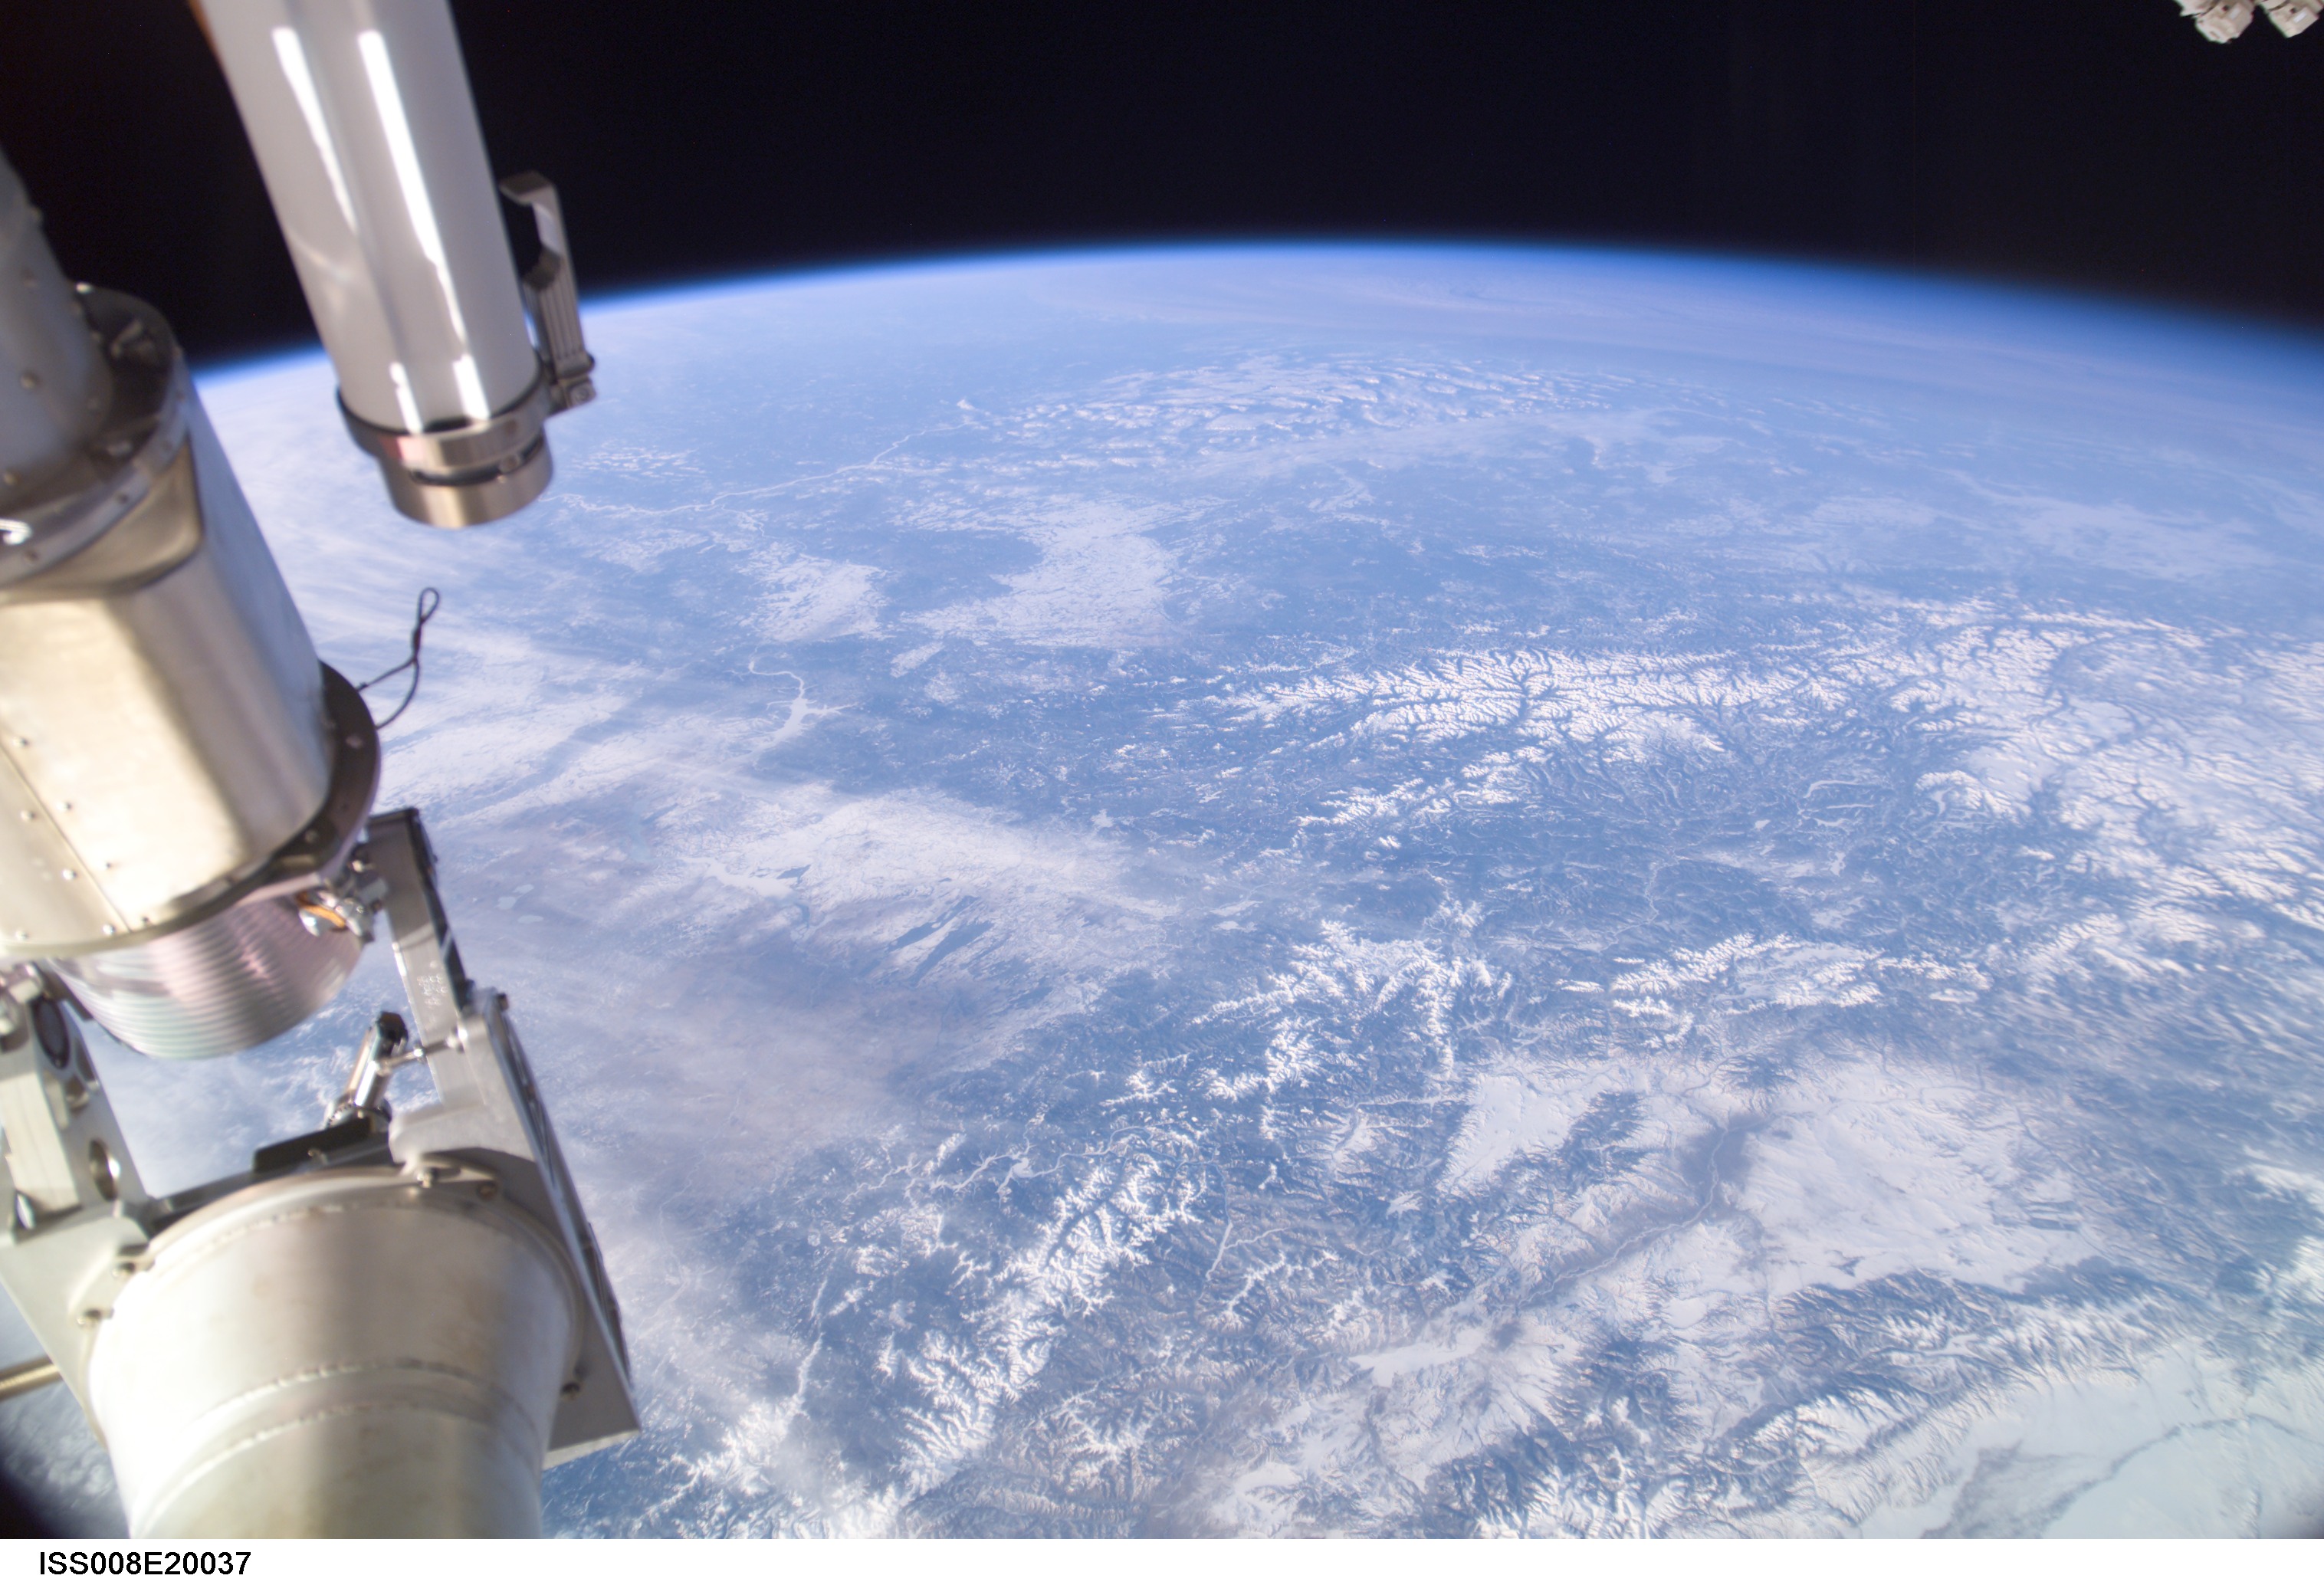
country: RUSSIAN FEDERATION
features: EASTERN SAYAN MTS., ATMOSPHERIC LIMB
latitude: 53.0
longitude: 95.0
